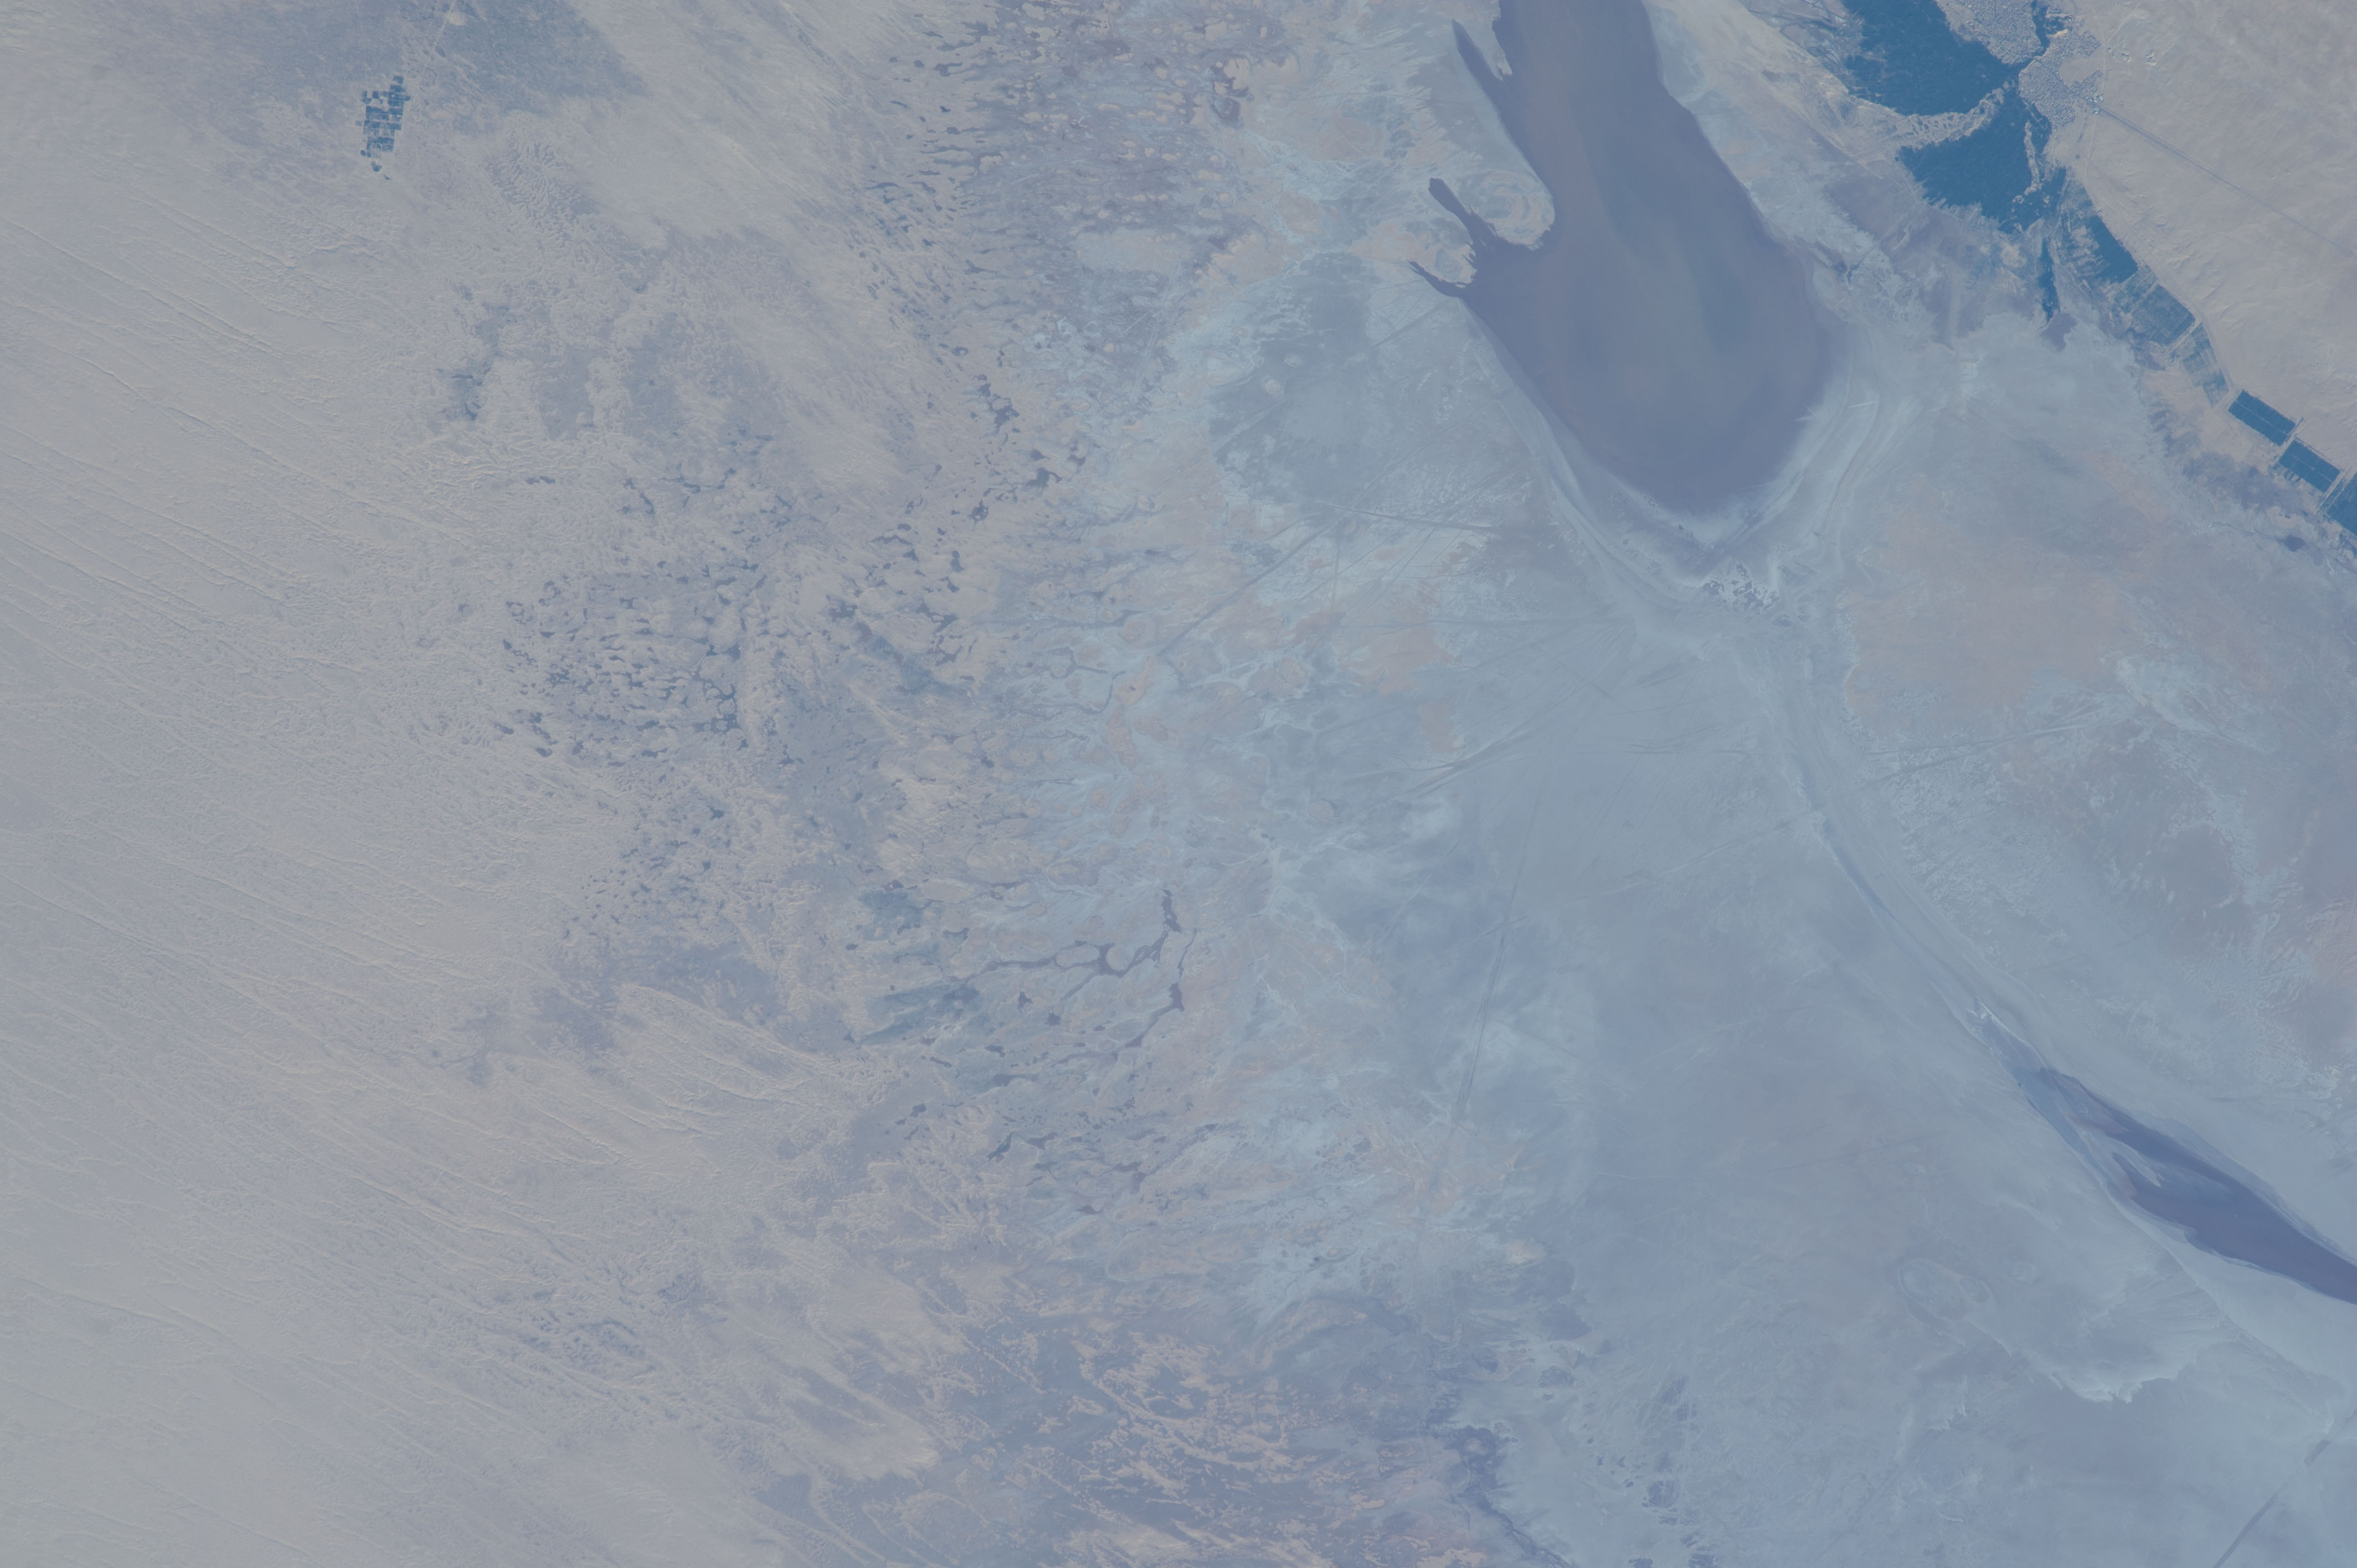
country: TUNISIA
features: SAHARA DES., AGR., ROADS, W. L. DJERID, DRY LAKEBED
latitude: 33.7
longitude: 7.9
